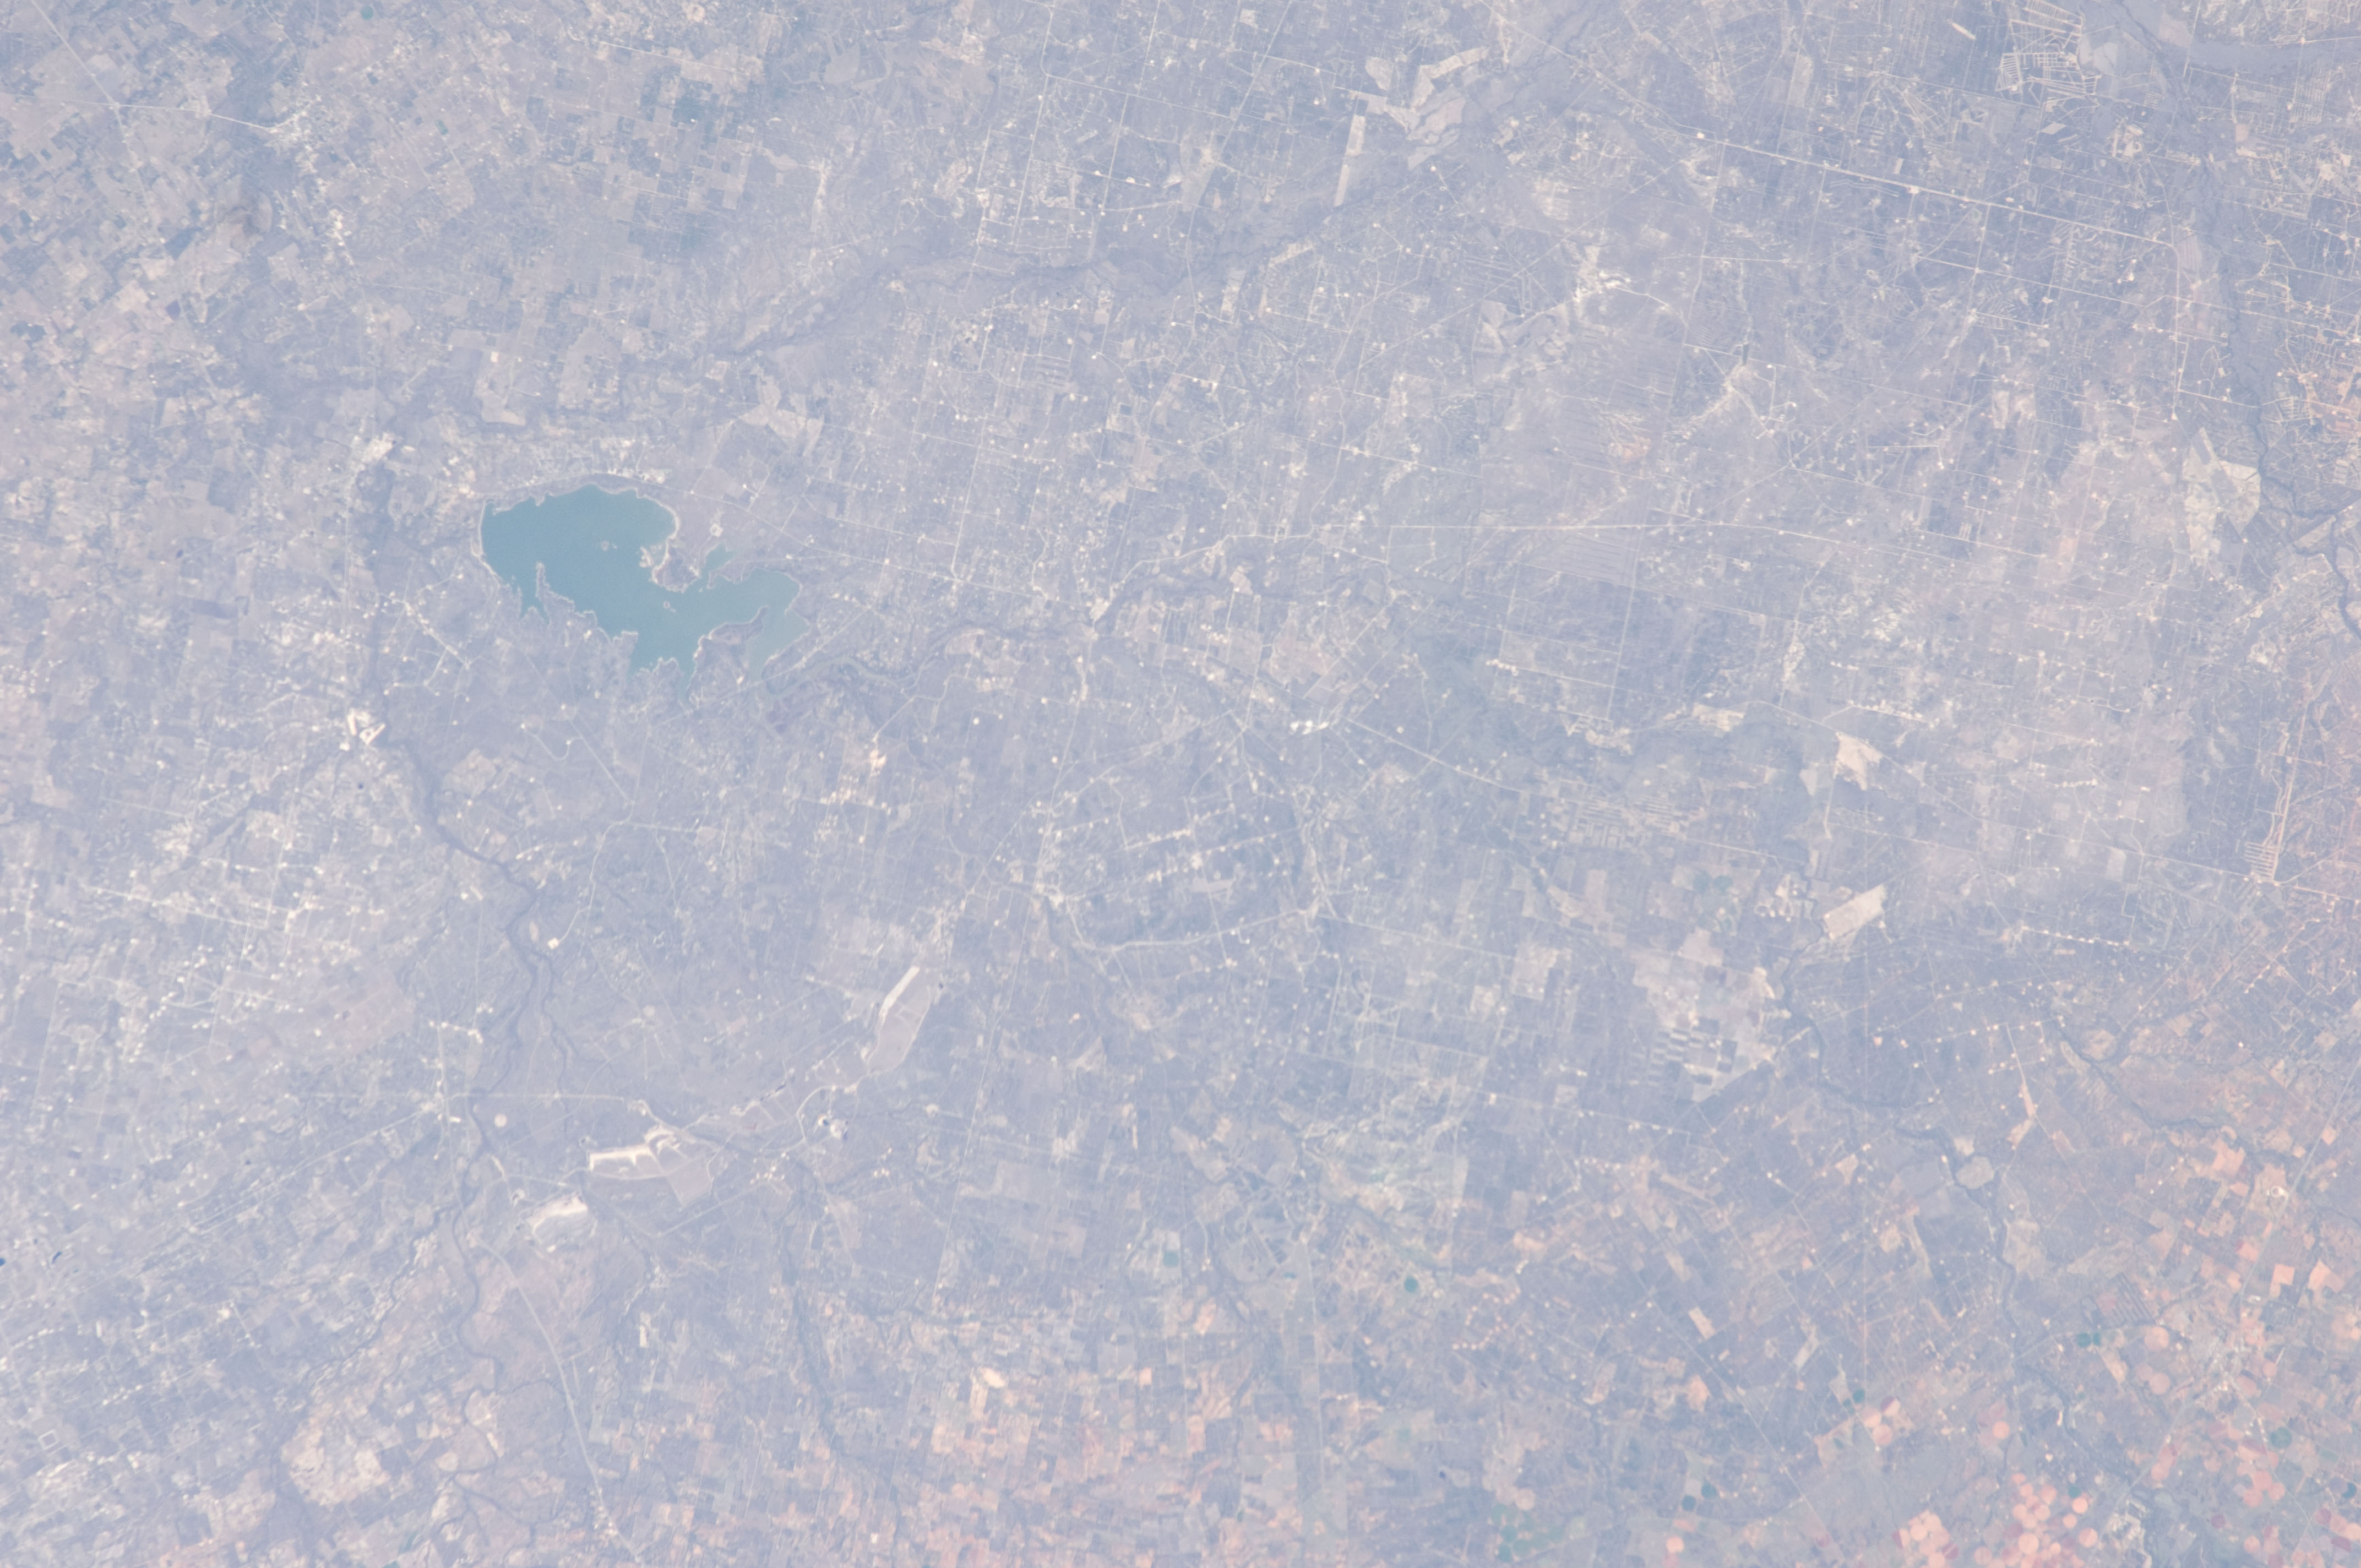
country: USA-TEXAS
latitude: 28.6
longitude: -98.6
